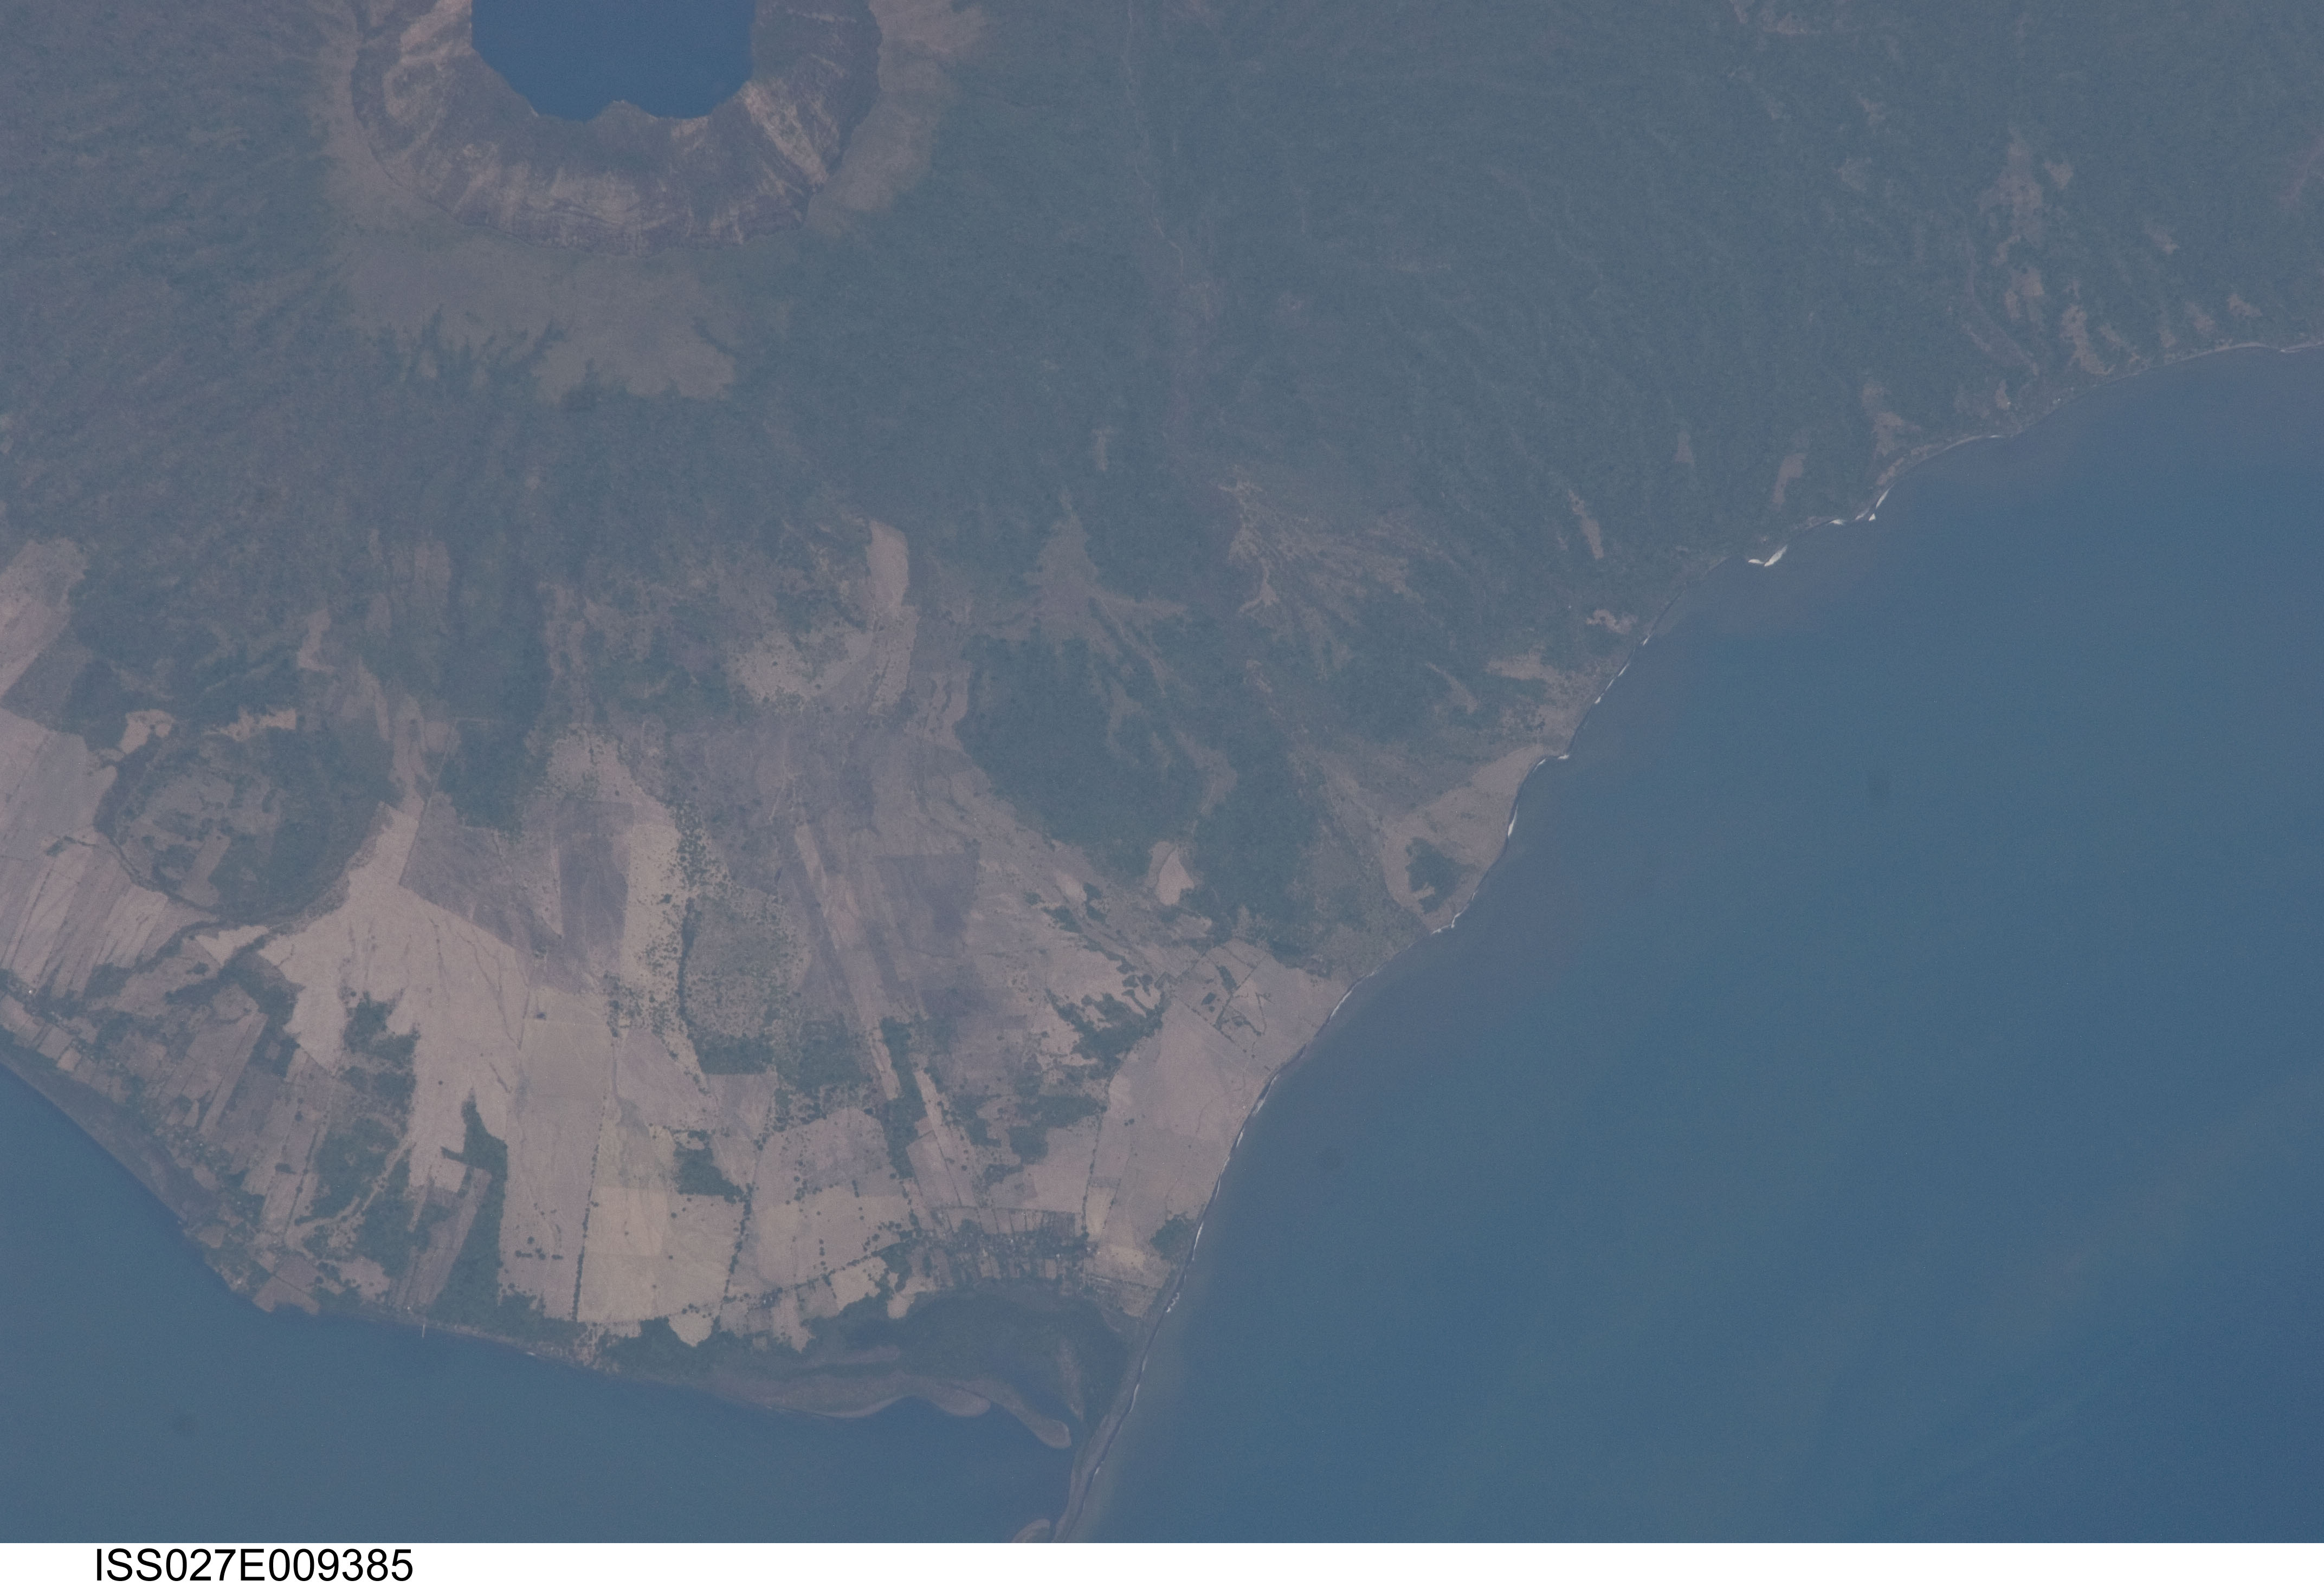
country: NICARAGUA
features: NORTH FLANK OF CONSIGUINA VOLCANO, FOREST, LAKE, AGR., G. OF FONSECA
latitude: 13.0
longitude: -87.6
